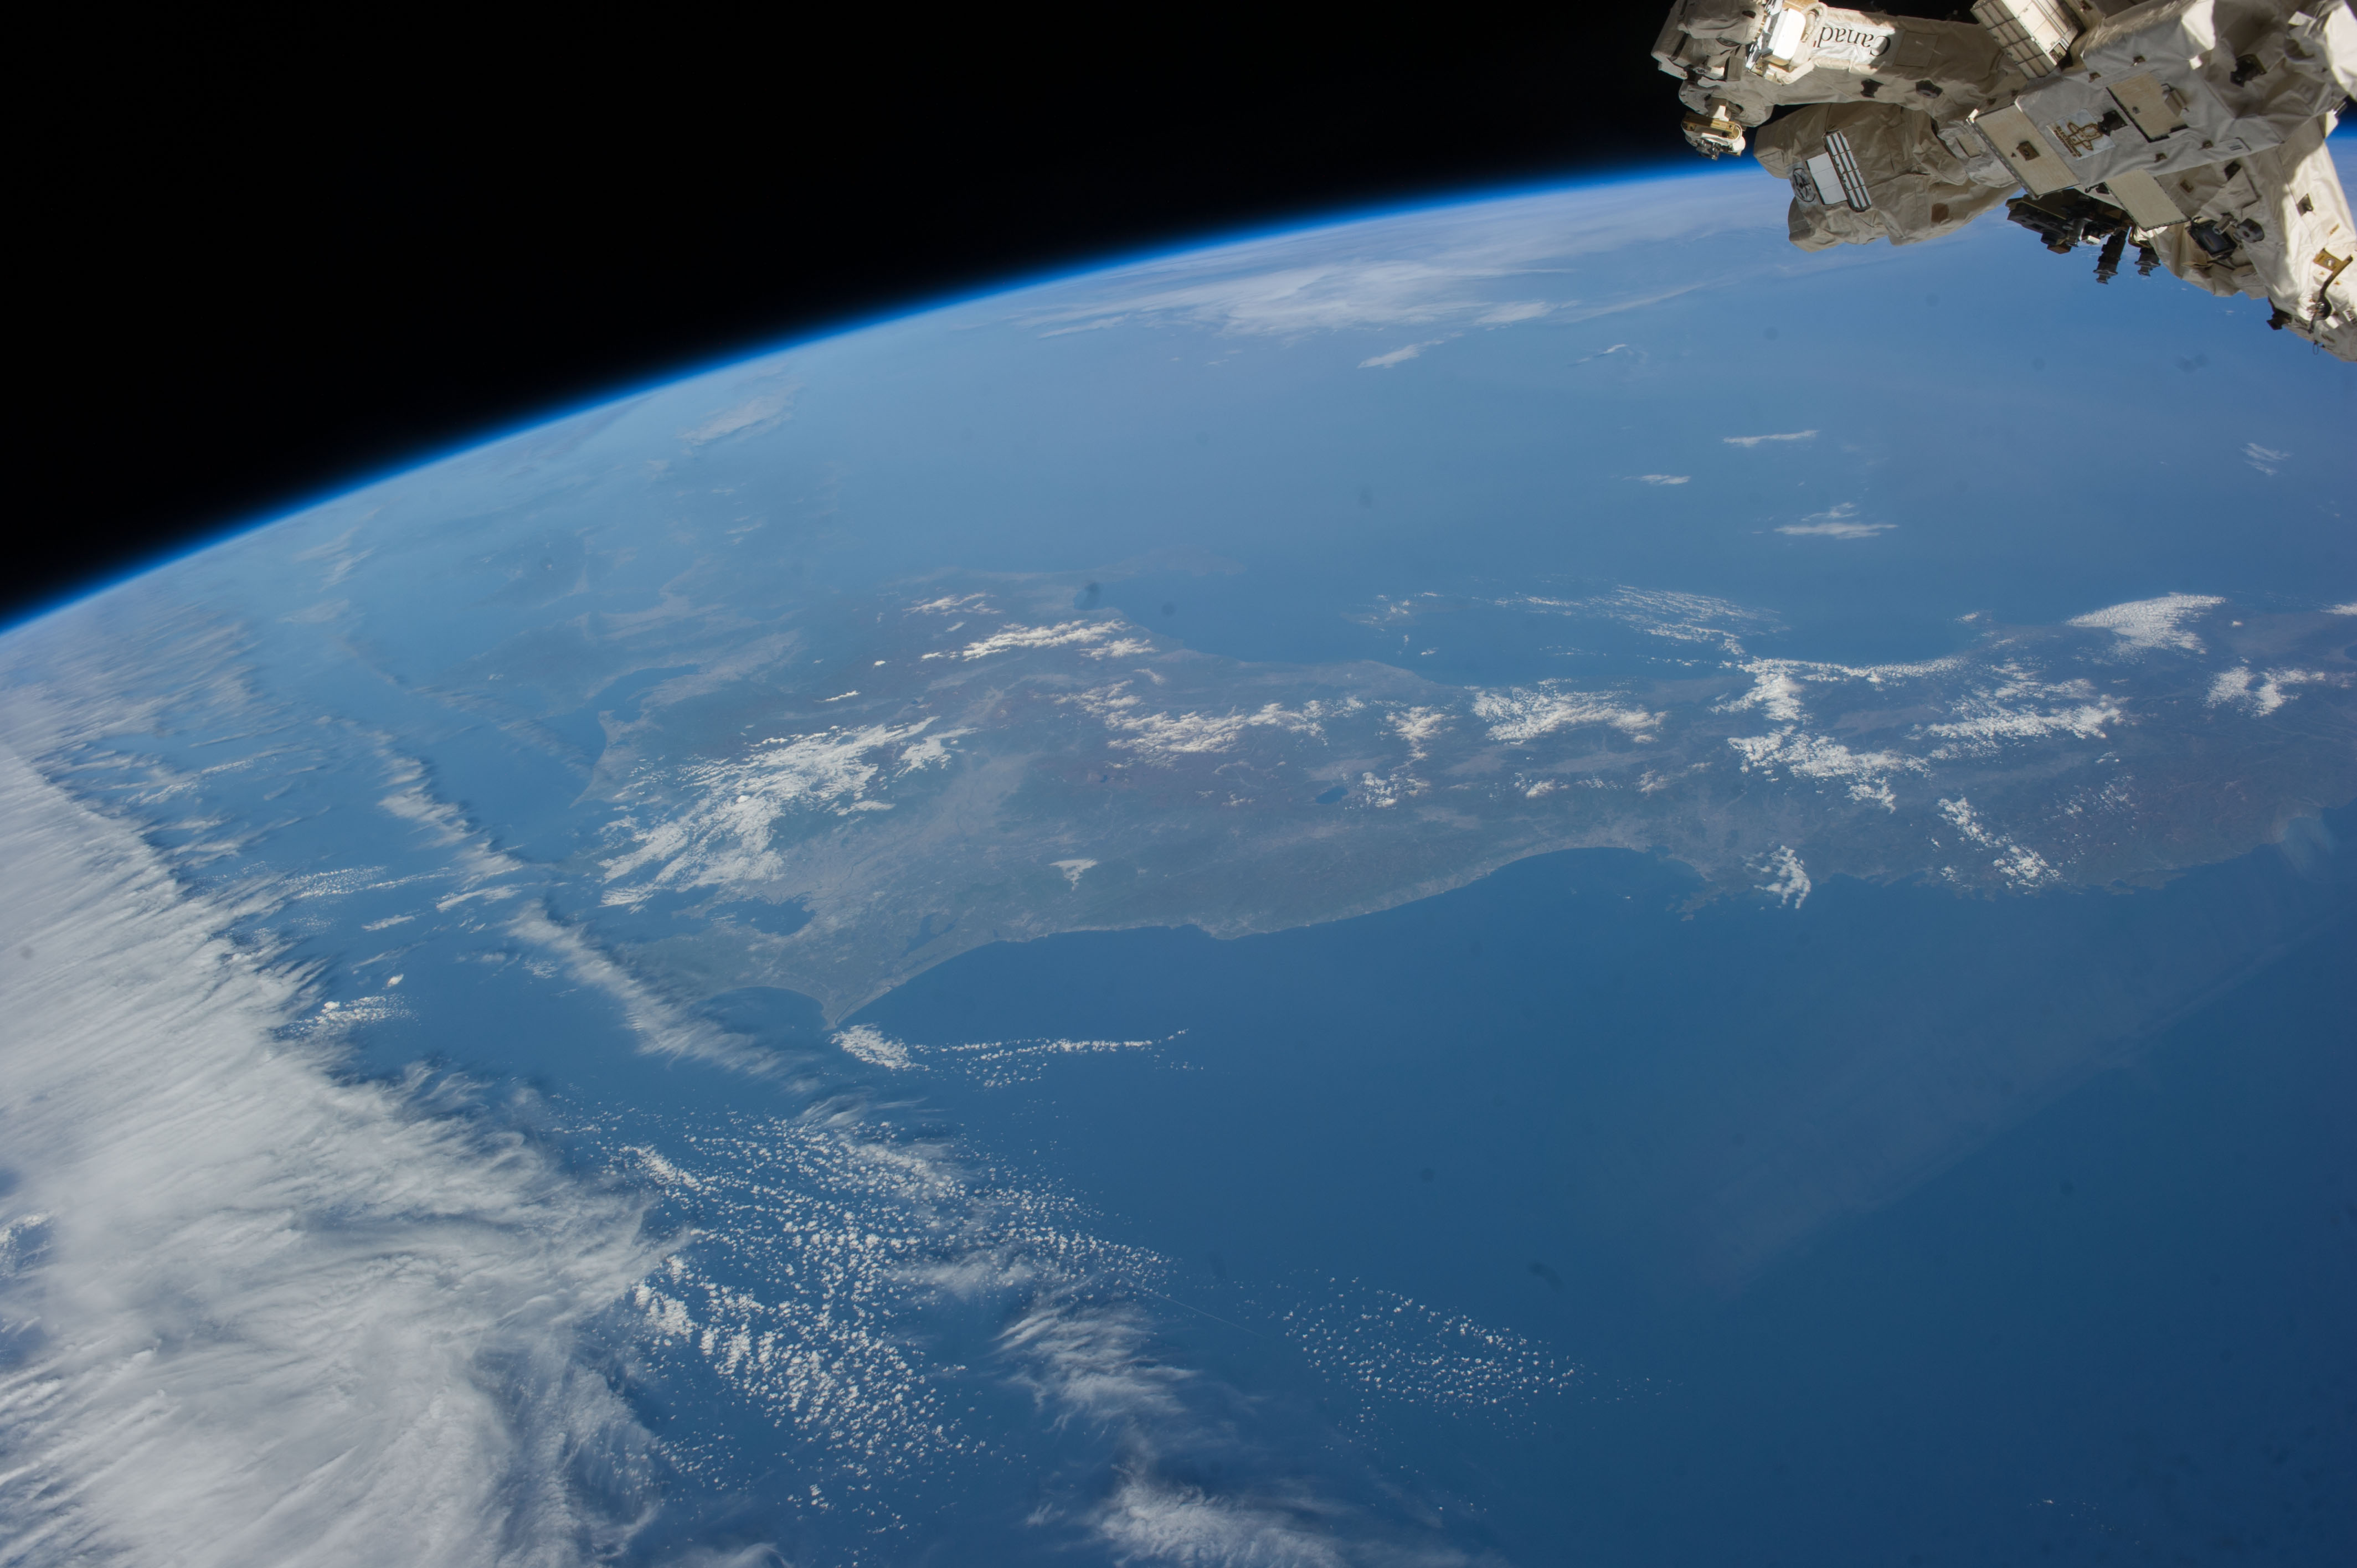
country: JAPAN
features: NIIGATA, JOETSU, TOKIO METRO AREA, MOUNTAINS, SEA OF JAPAN, EARTH LIMB
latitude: 36.9
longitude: 139.8
